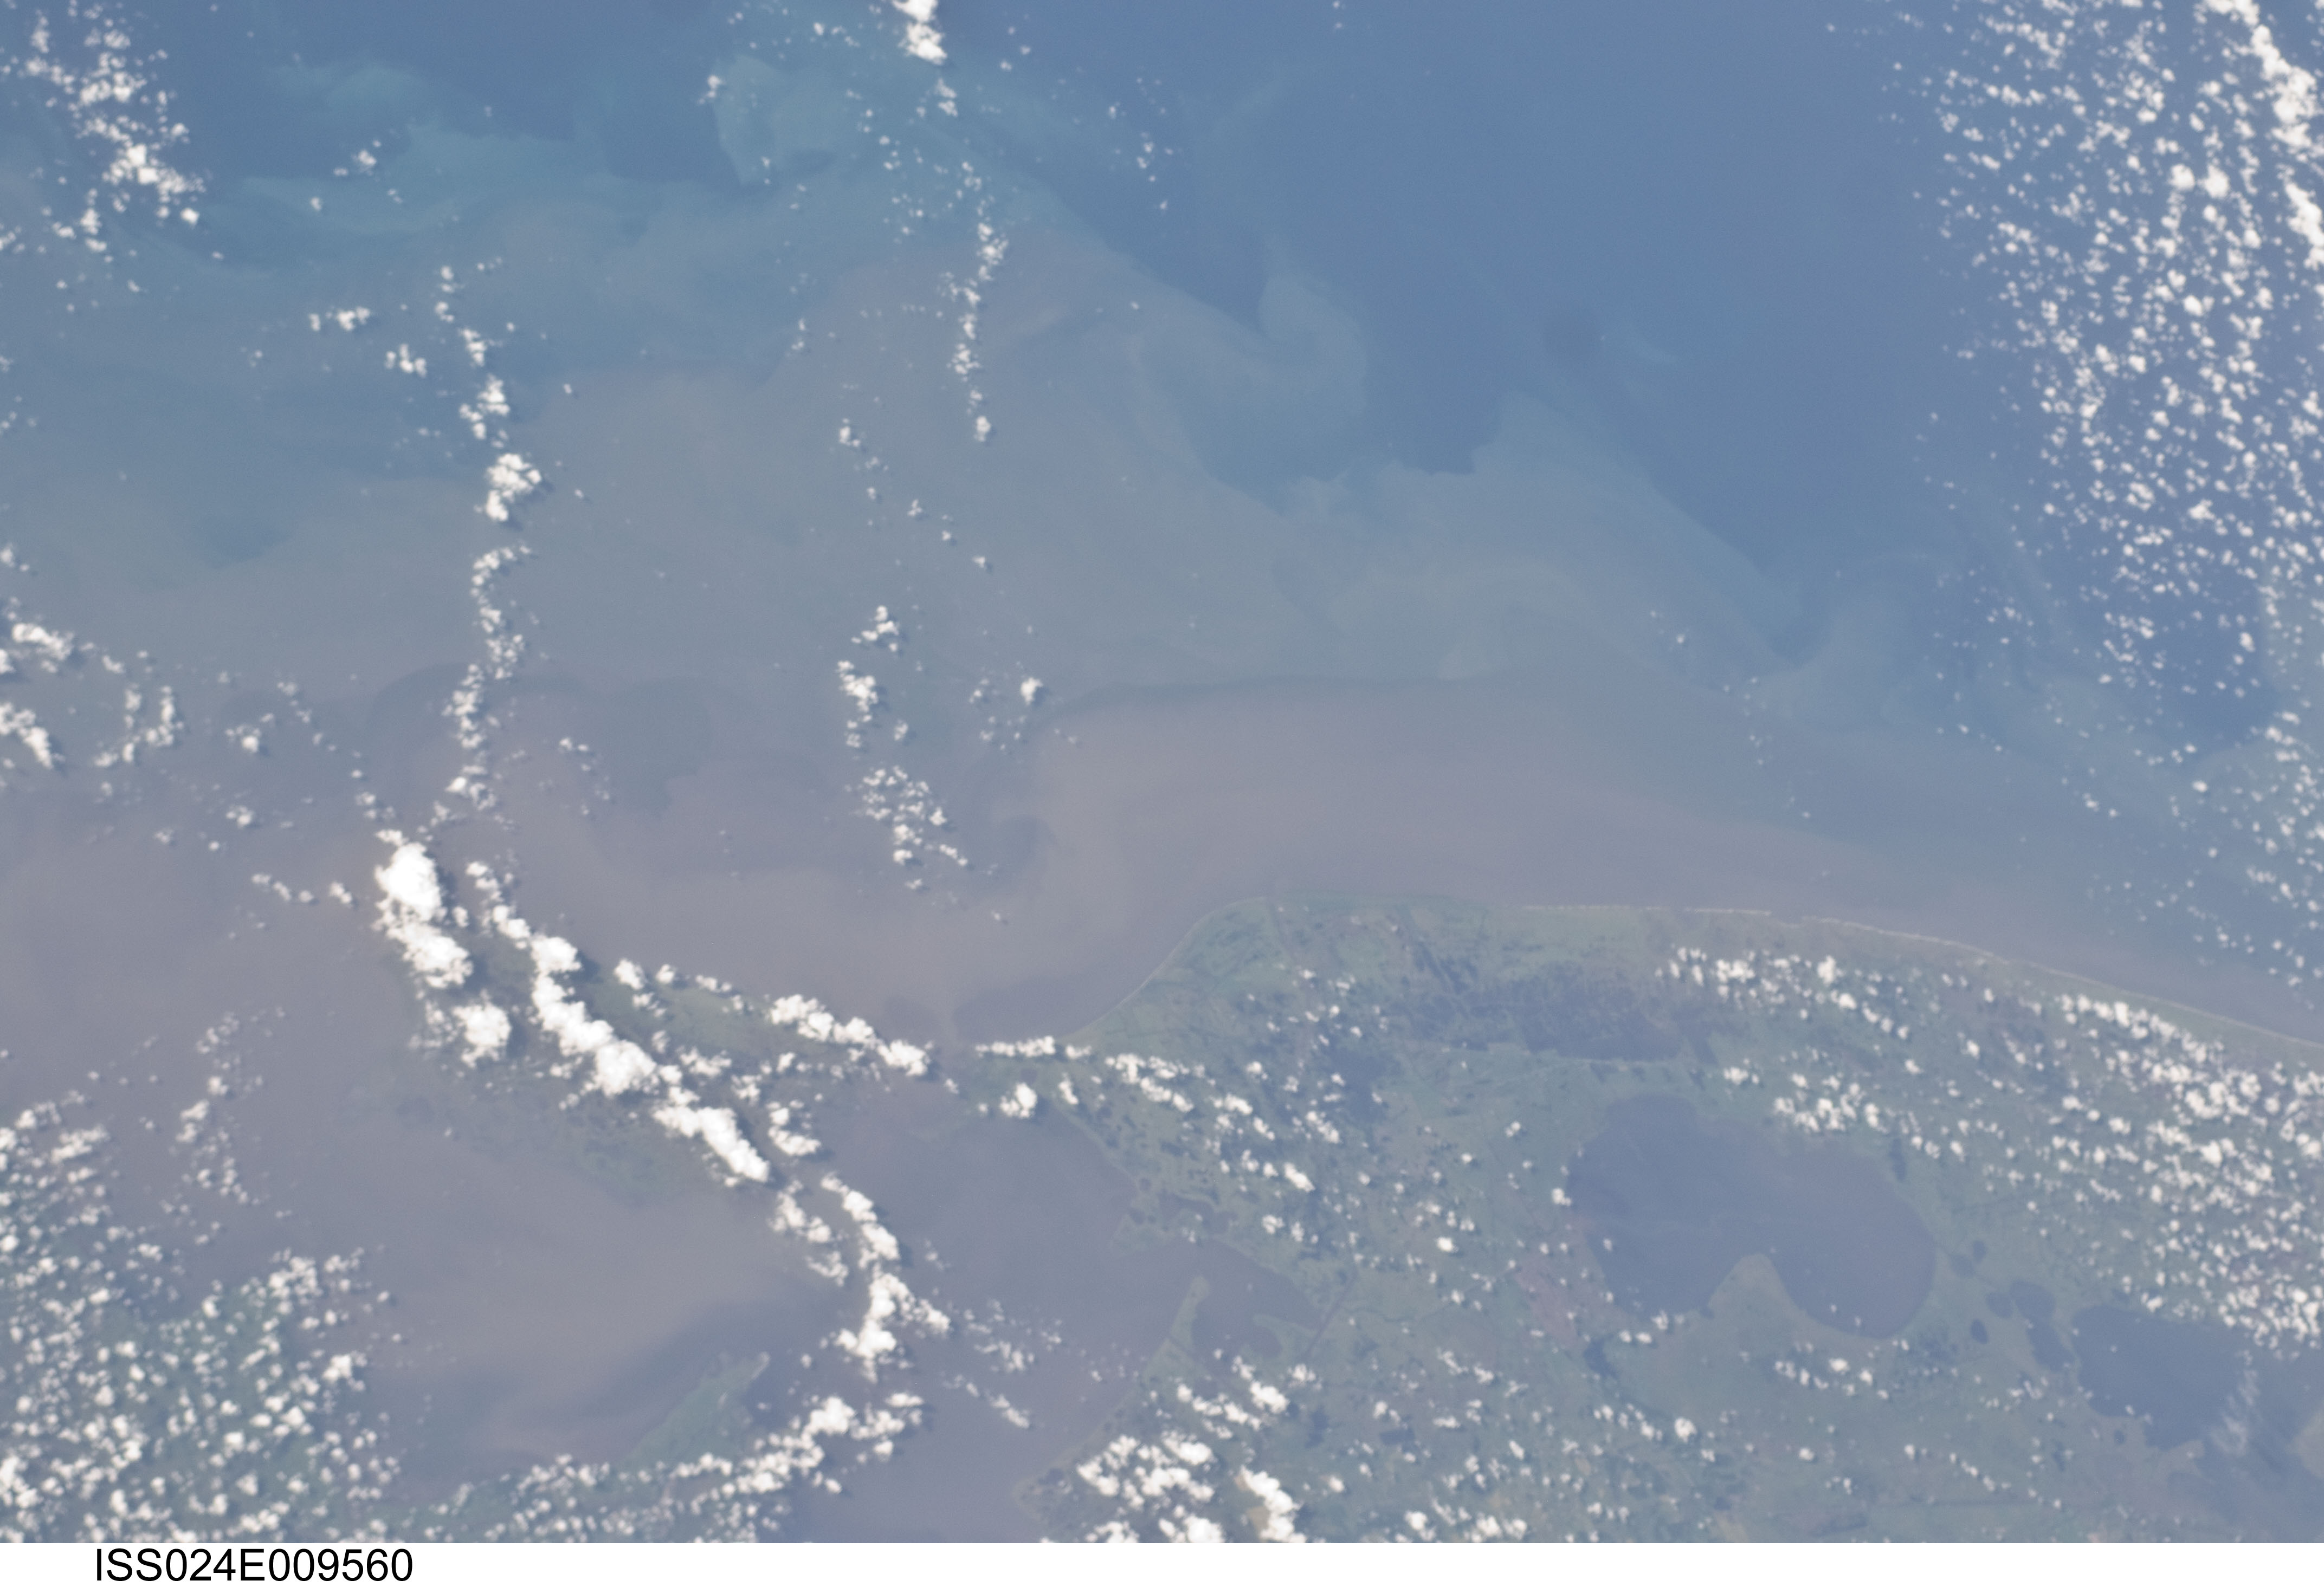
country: USA-LOUISIANA
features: COAST, SEDIMENT PLUMES, WHITE L., MARSH I., VERMILION B.
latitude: 29.4
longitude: -92.3
